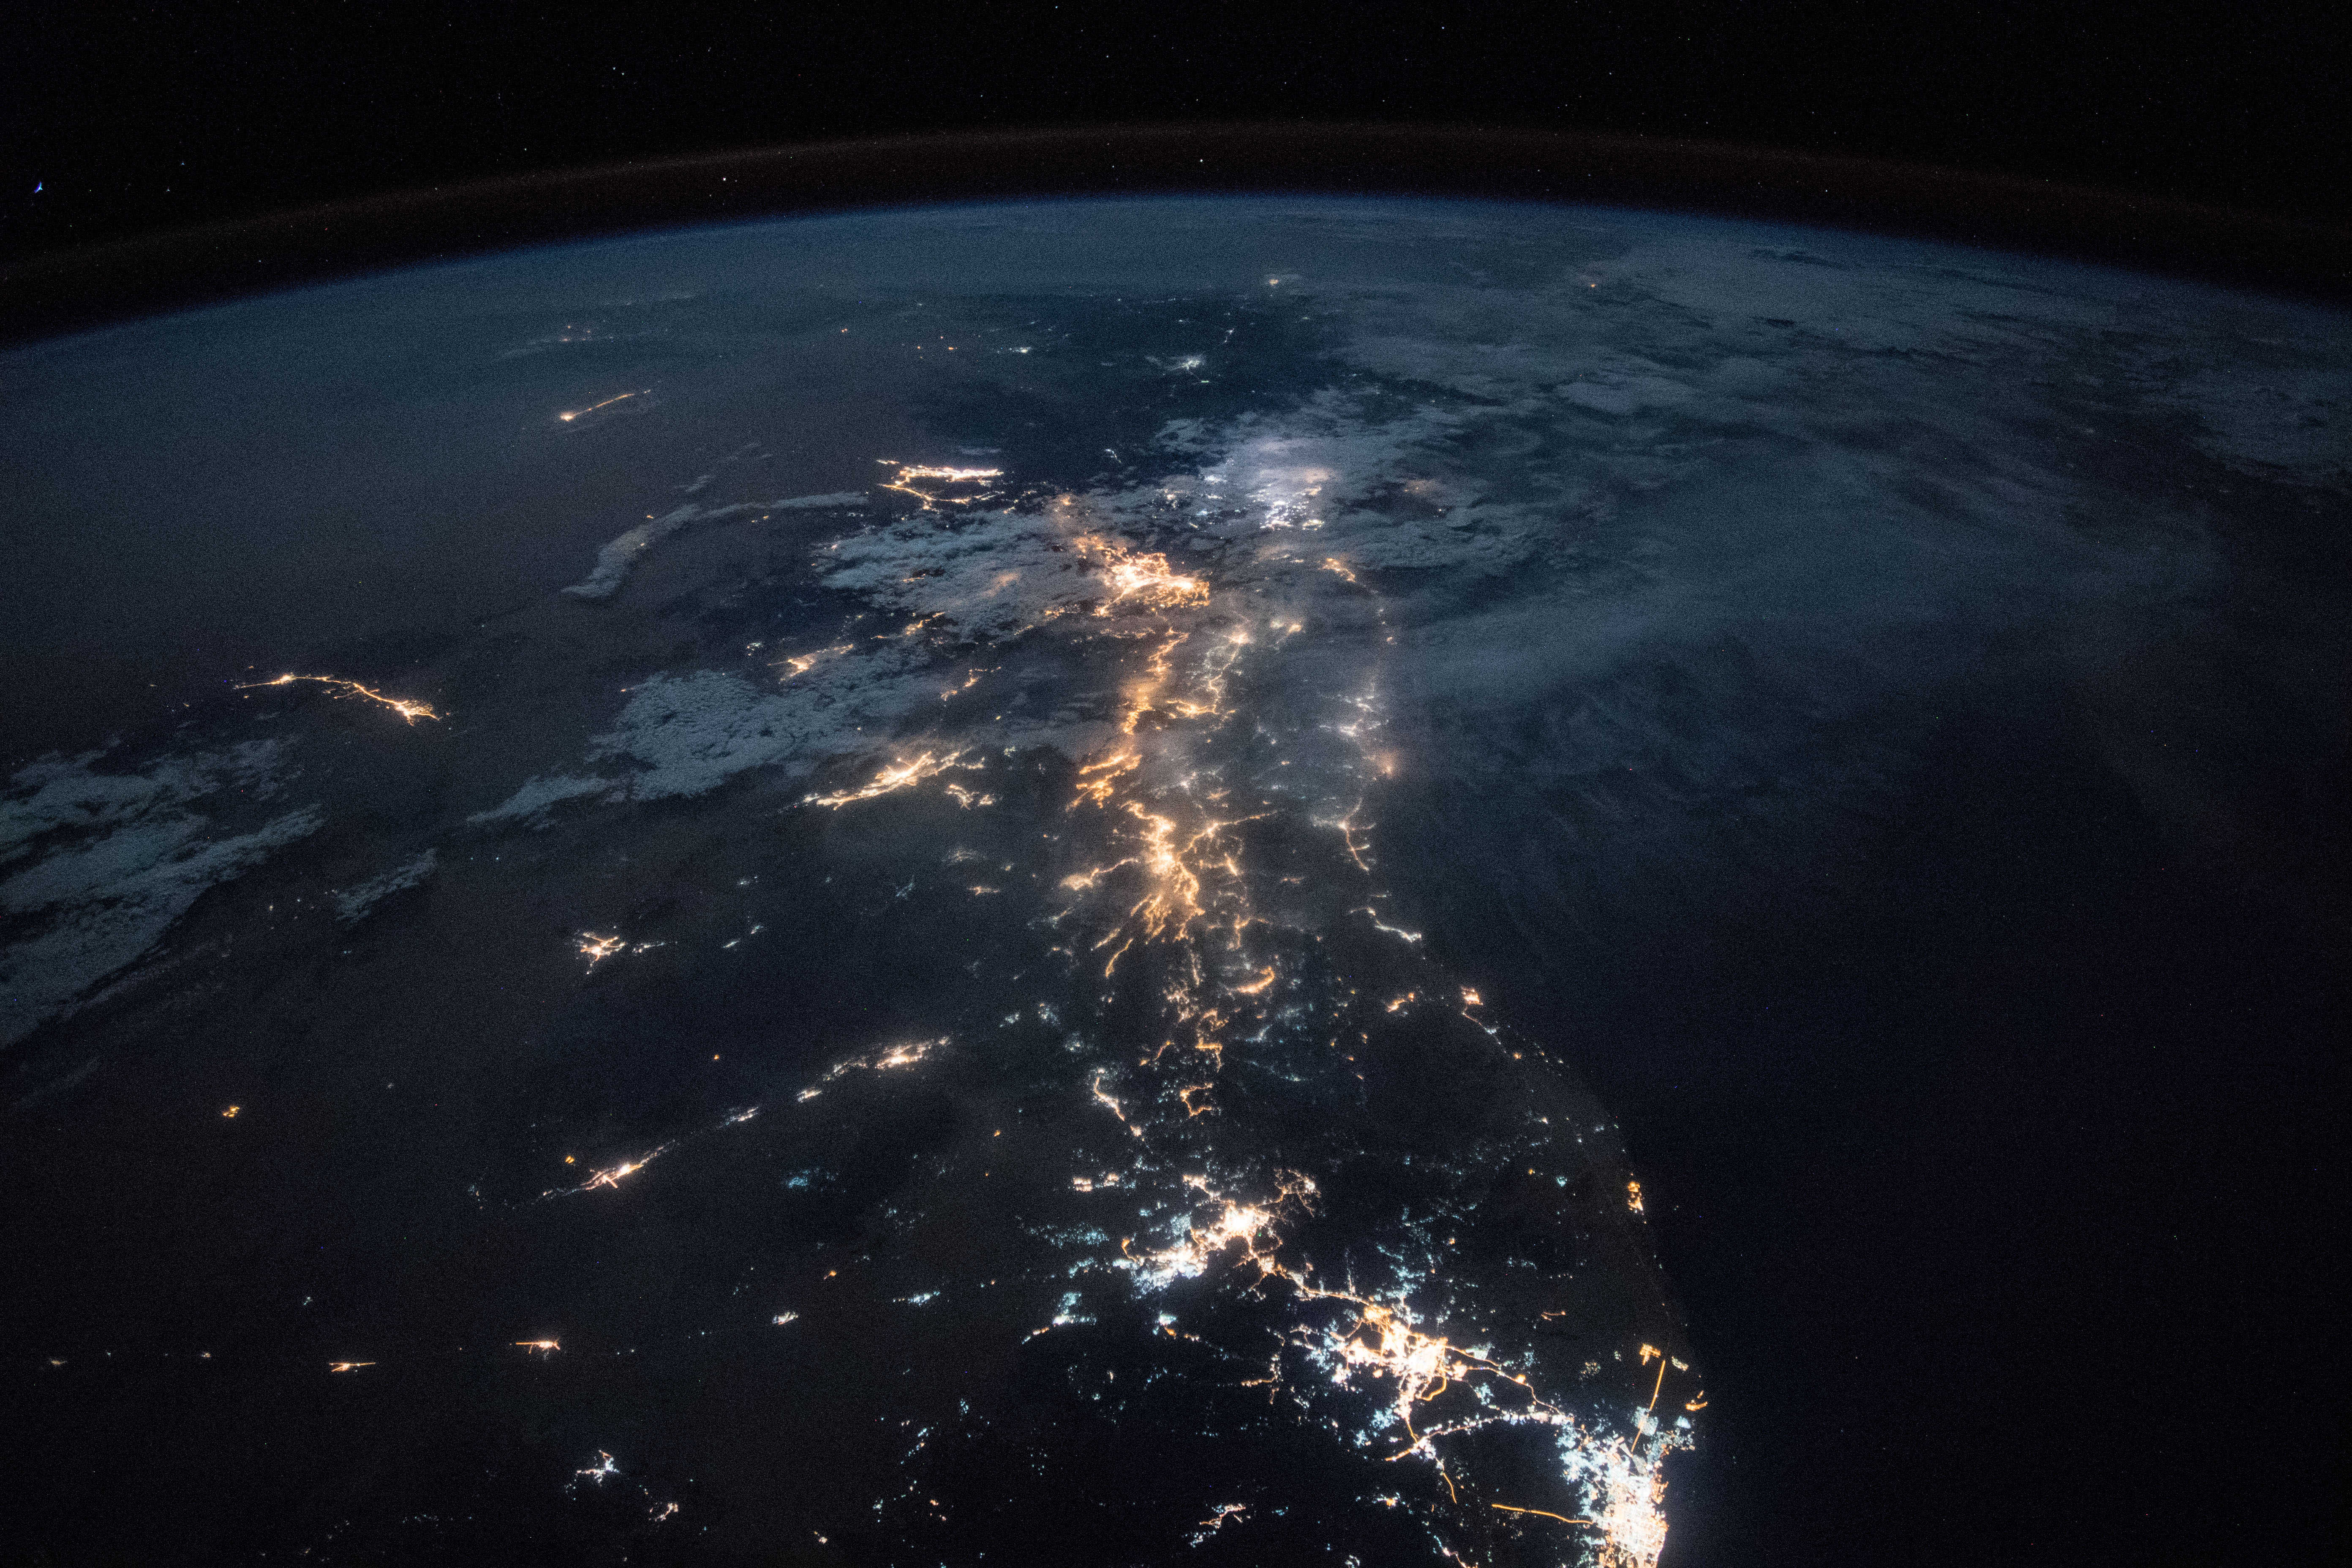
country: SAUDI ARABIA
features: BISHAH CITY, ASIR MOUNTAINS, RED SEA, ABHA CITY, JAZAN CITY, MUHAYIL CITY, BARIQ CITY, AL NAMAS CITY, GULF OF ADEN, NIGHT, EARTH LIMB
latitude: 19.6
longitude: 41.4
